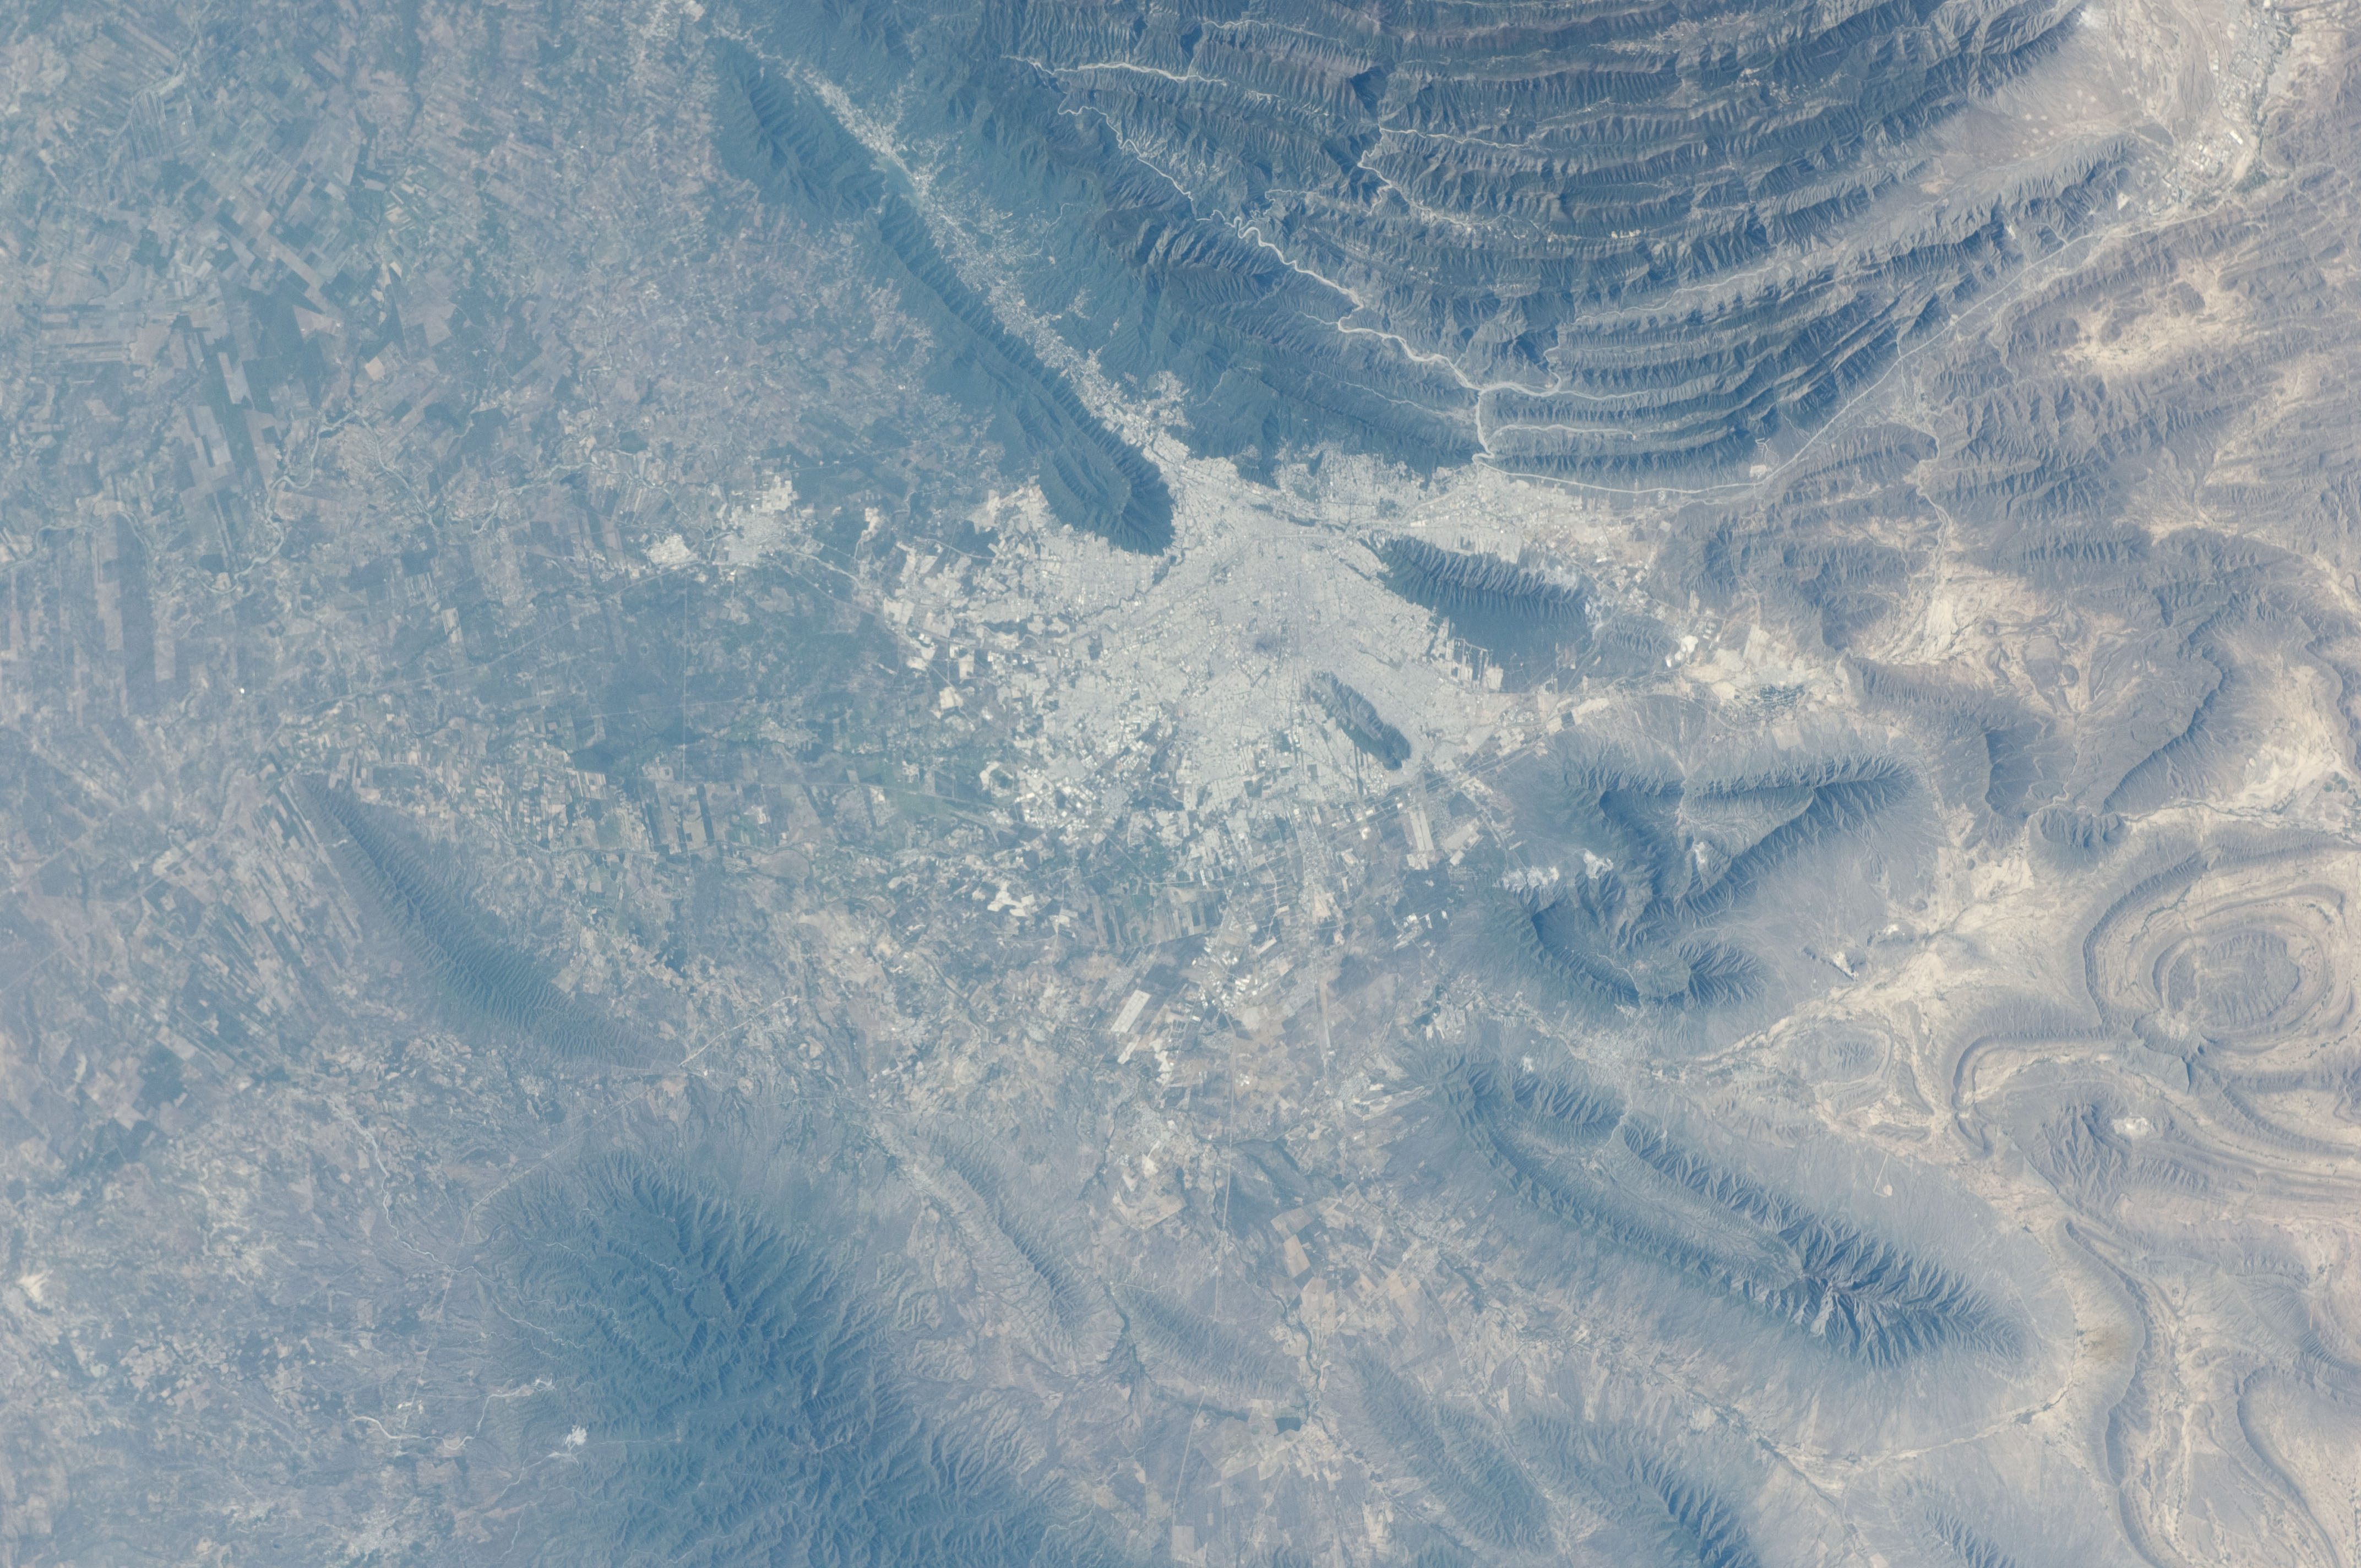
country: MEXICO
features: SIERRA MADRE ORIENTAL RANGES, MONTERREY AREA, FOR., AGR., DES.
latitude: 26.0
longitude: -100.5
